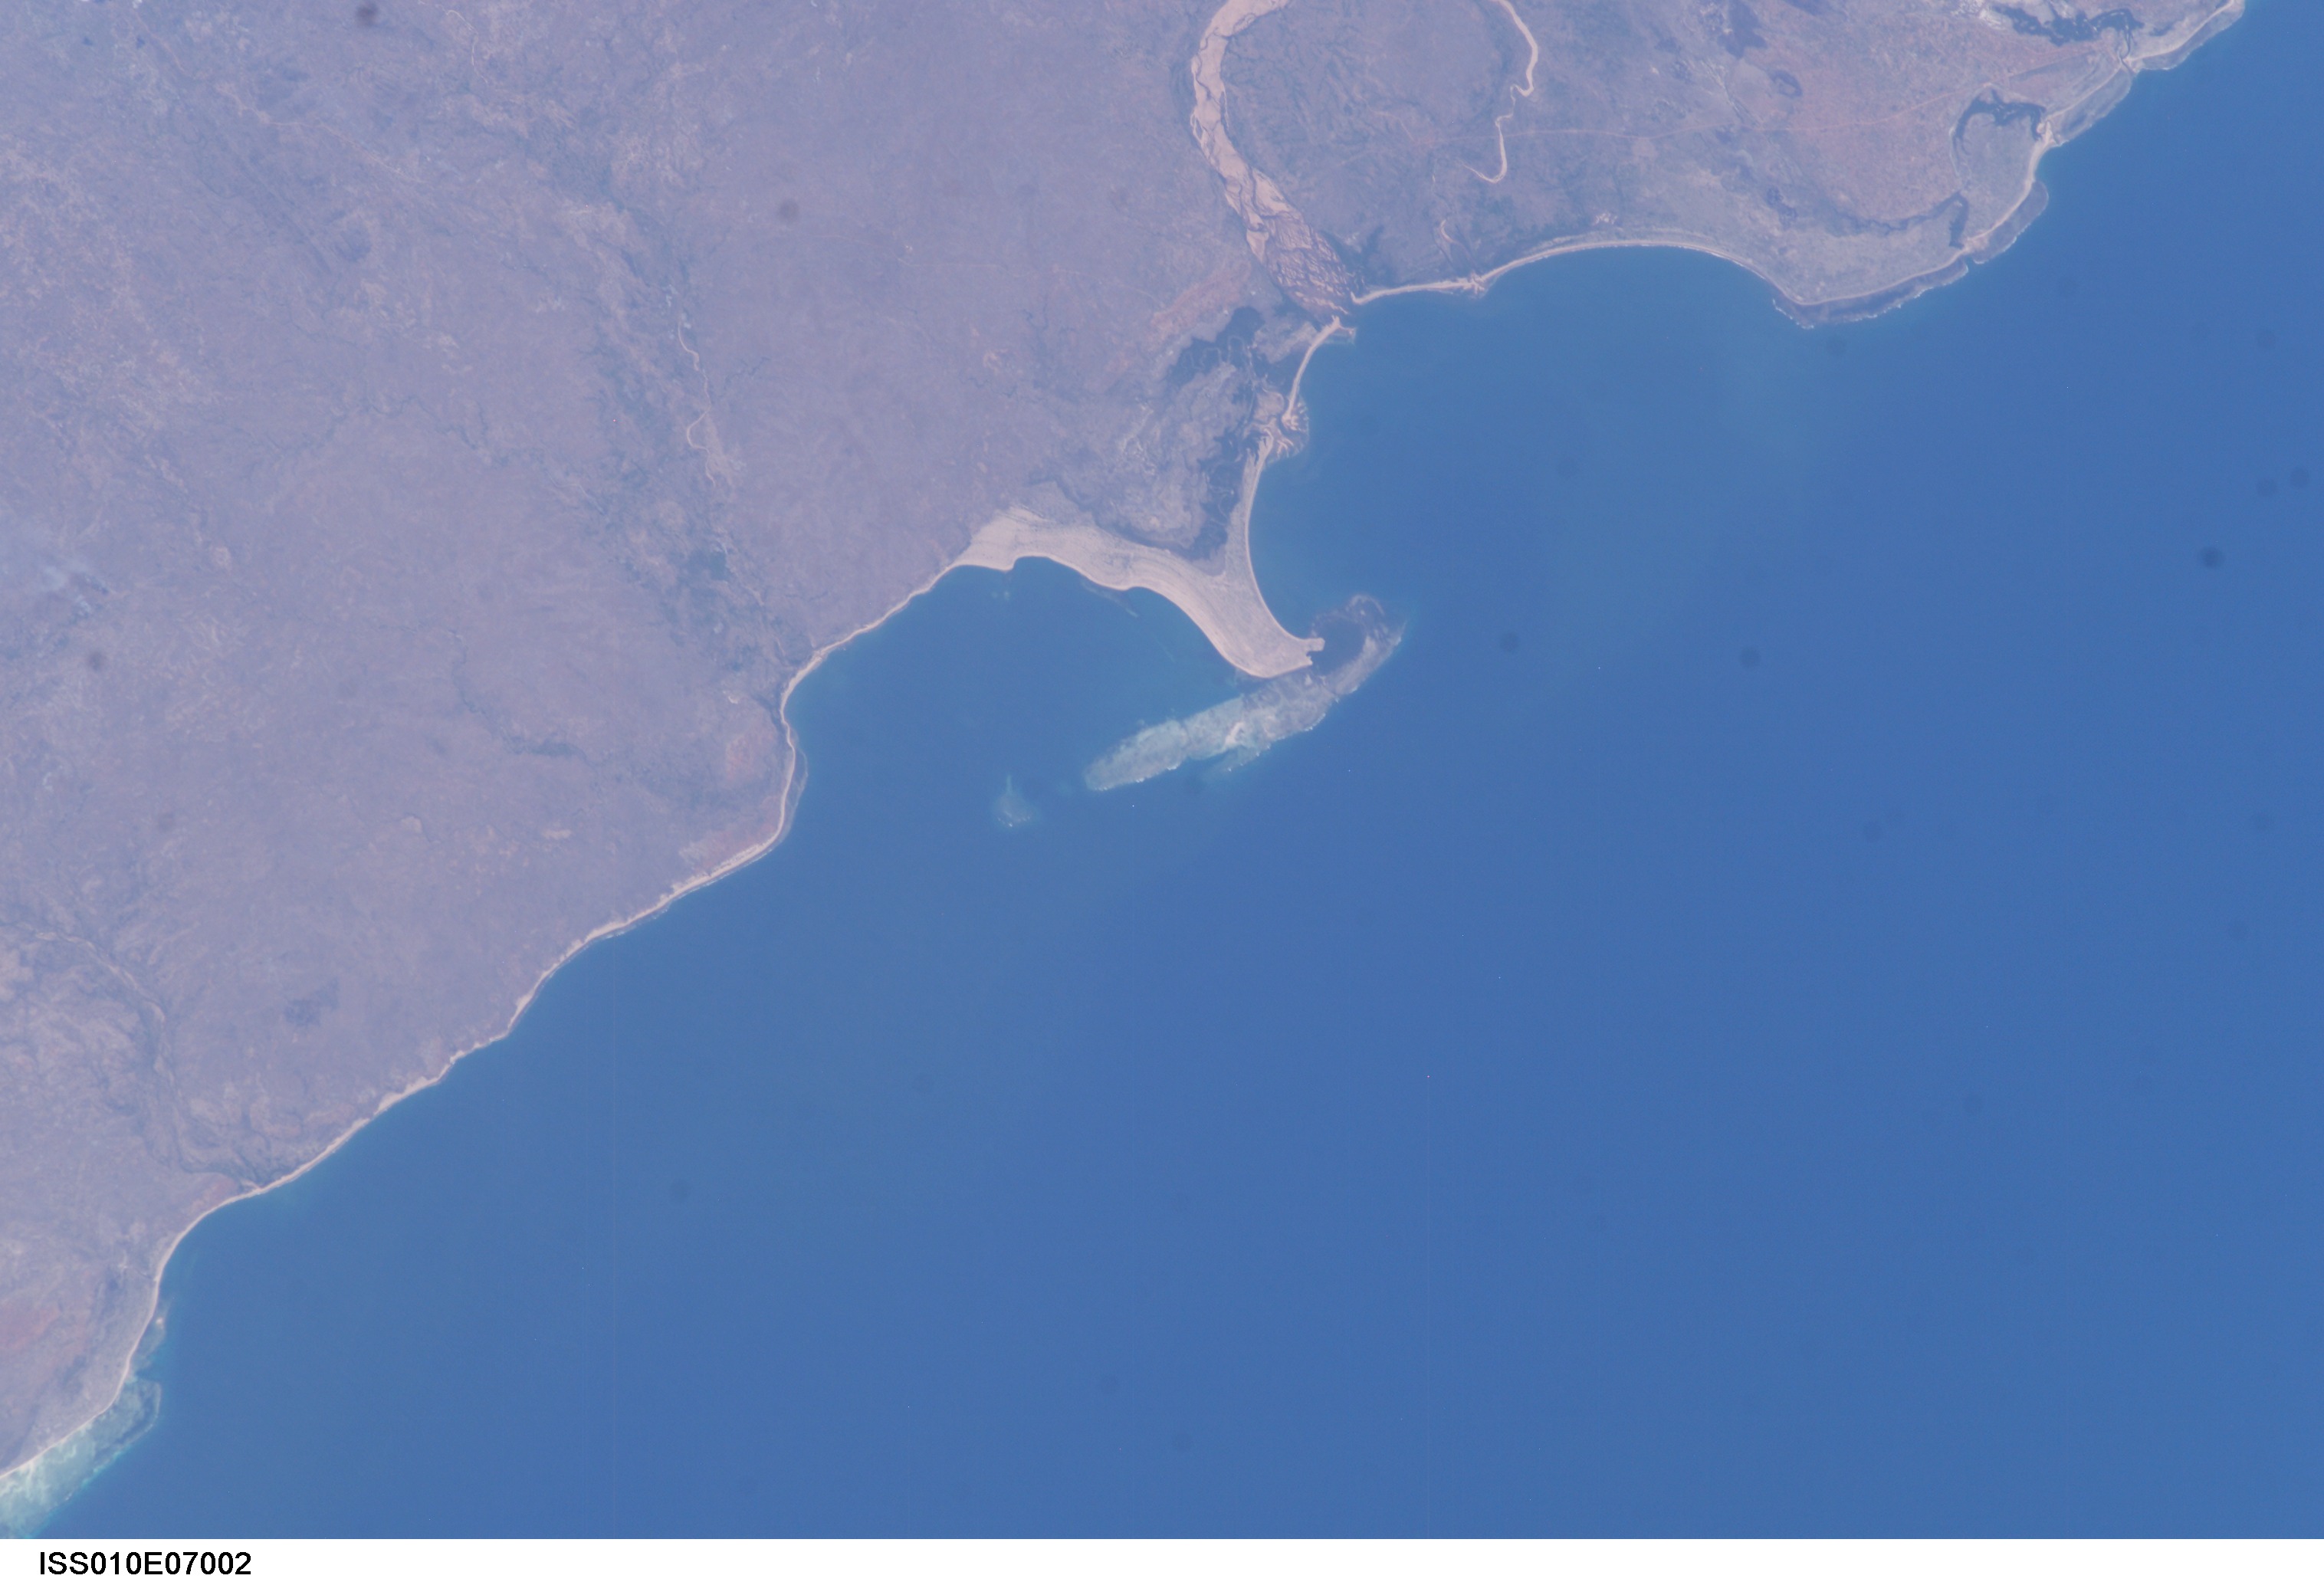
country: MOZAMBIQUE
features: PT. METACAUA, REEFS, B. OF LURIO
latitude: -13.5
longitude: 40.5
